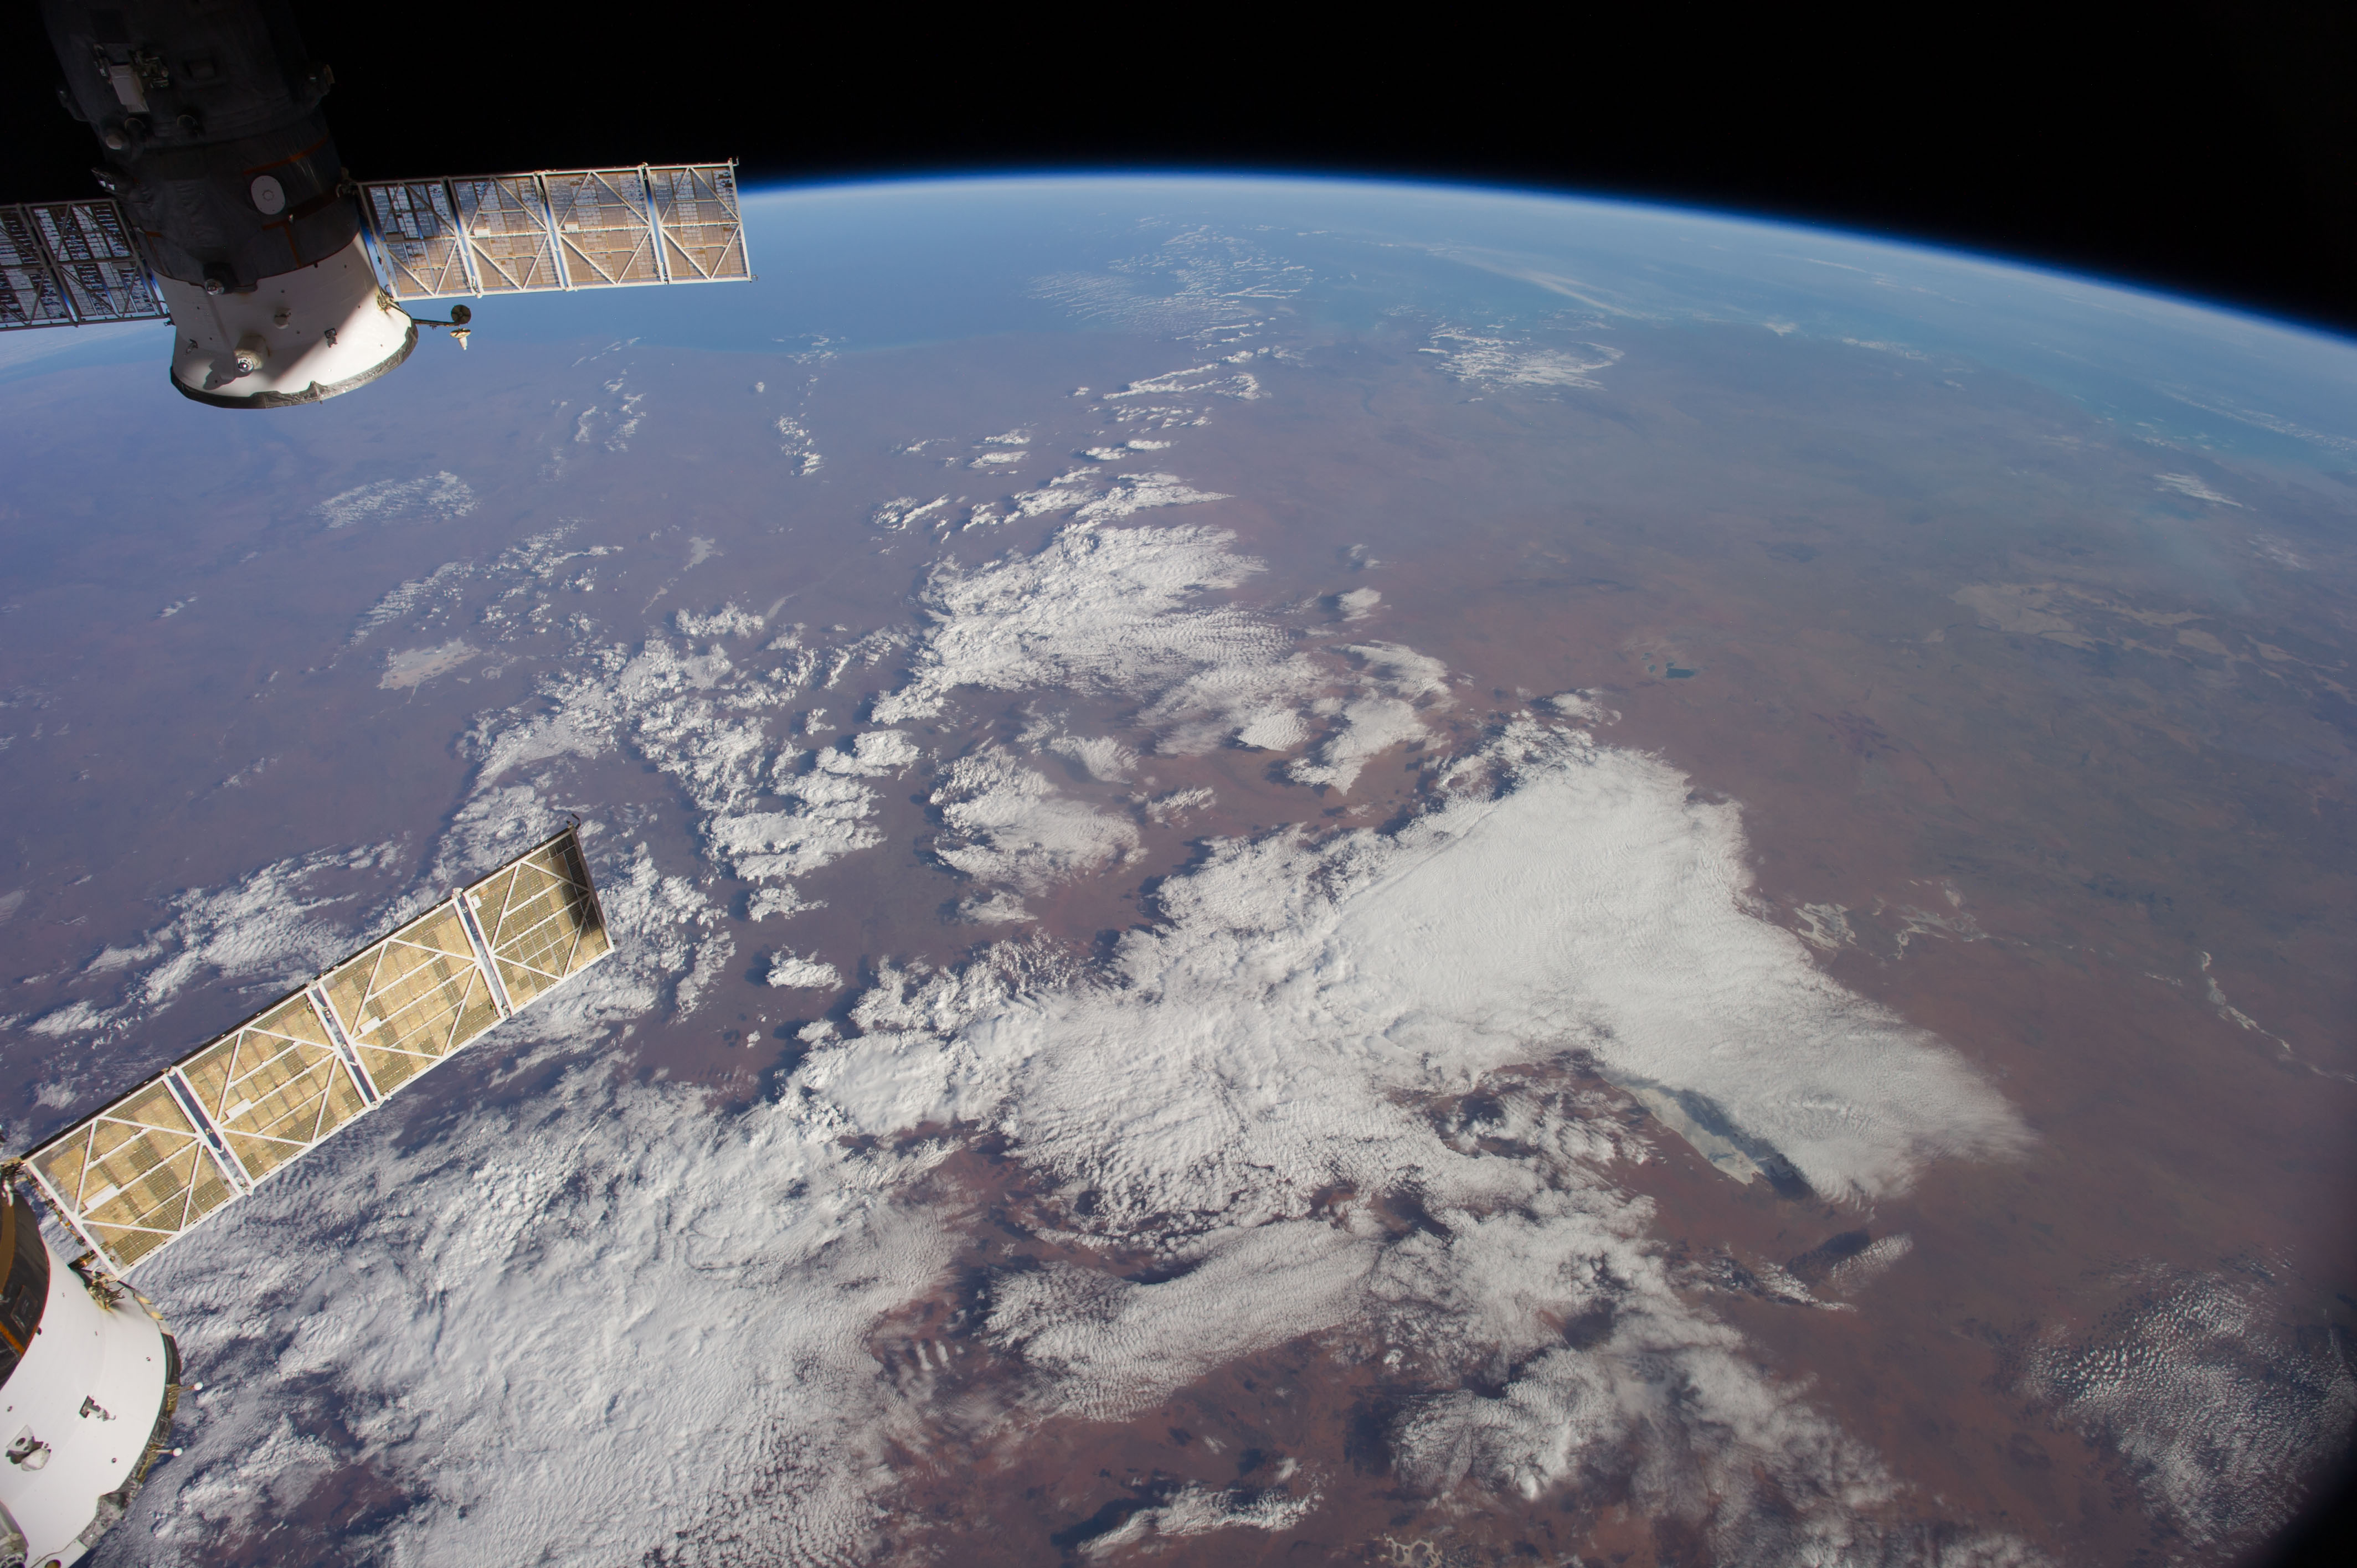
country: AUSTRALIA-WA
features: INDIAN O., L. GREGORY, L. MACKAY, GREAT SANDY DES., ATMOSPHERIC LIMB
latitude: -22.5
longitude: 126.0
